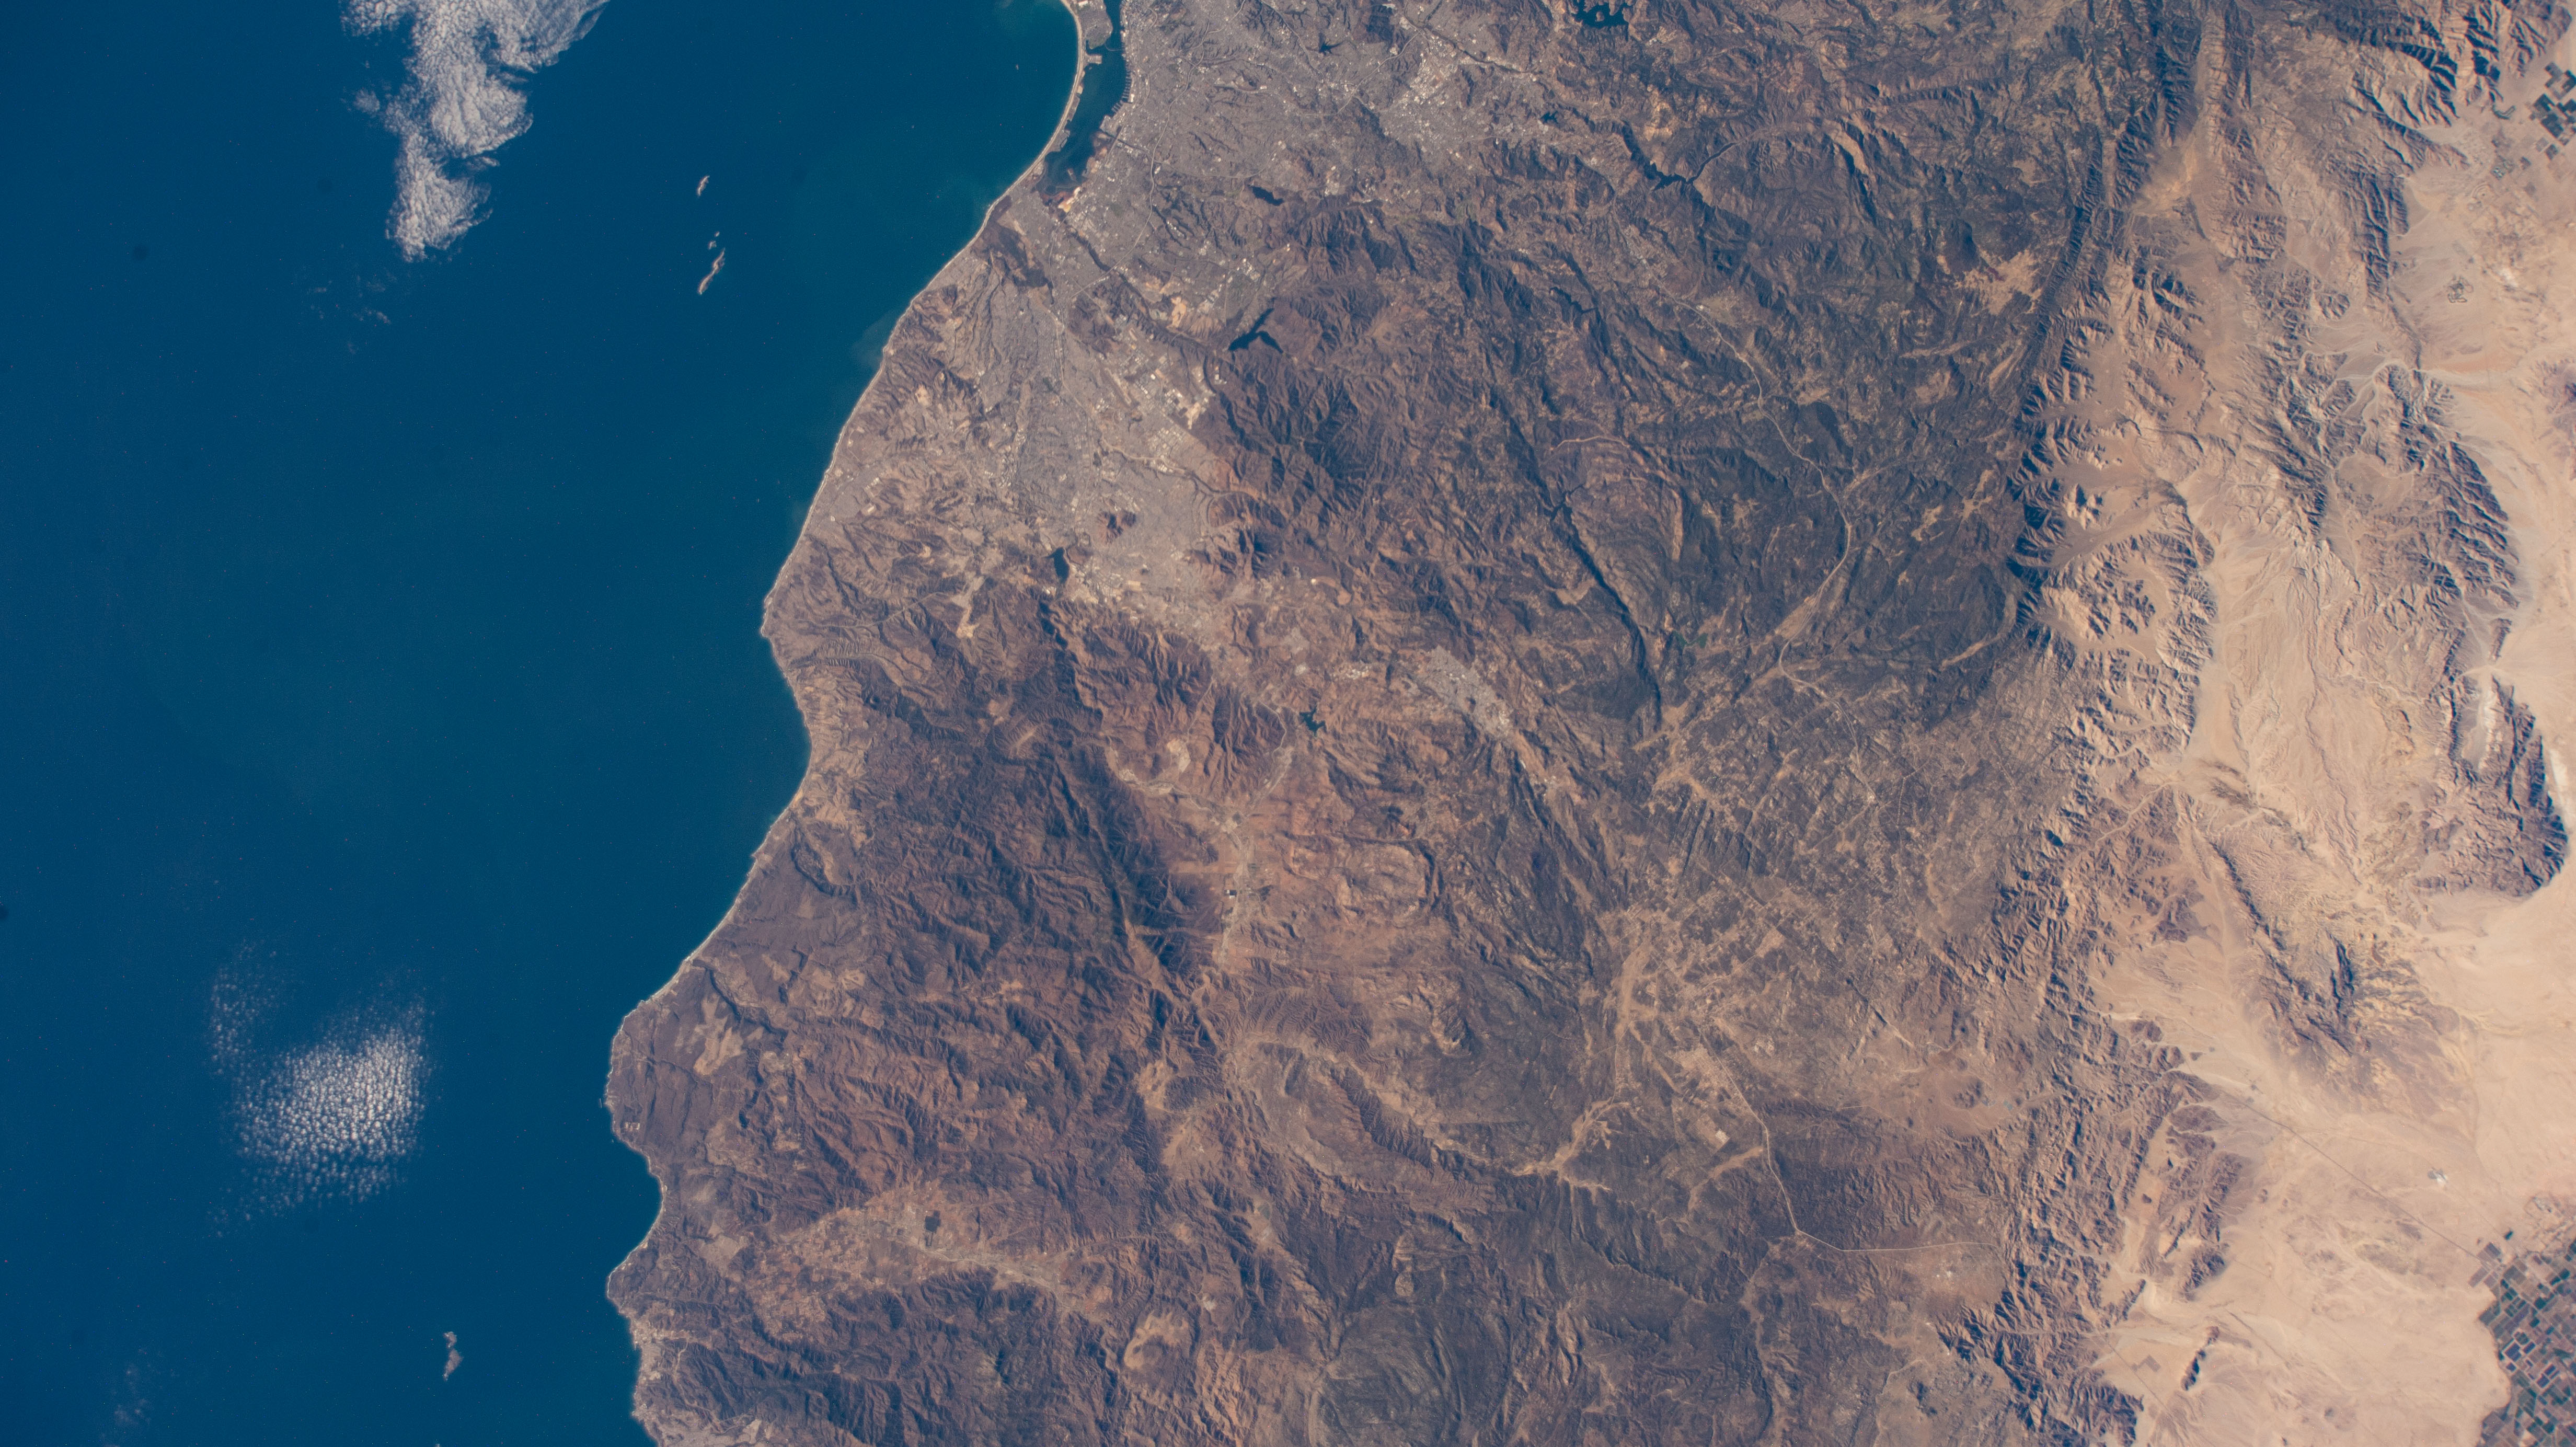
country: MEXICO
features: TIJUANA, ROSARITO, PACIFIC OCEAN
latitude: 32.5
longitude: -116.6
